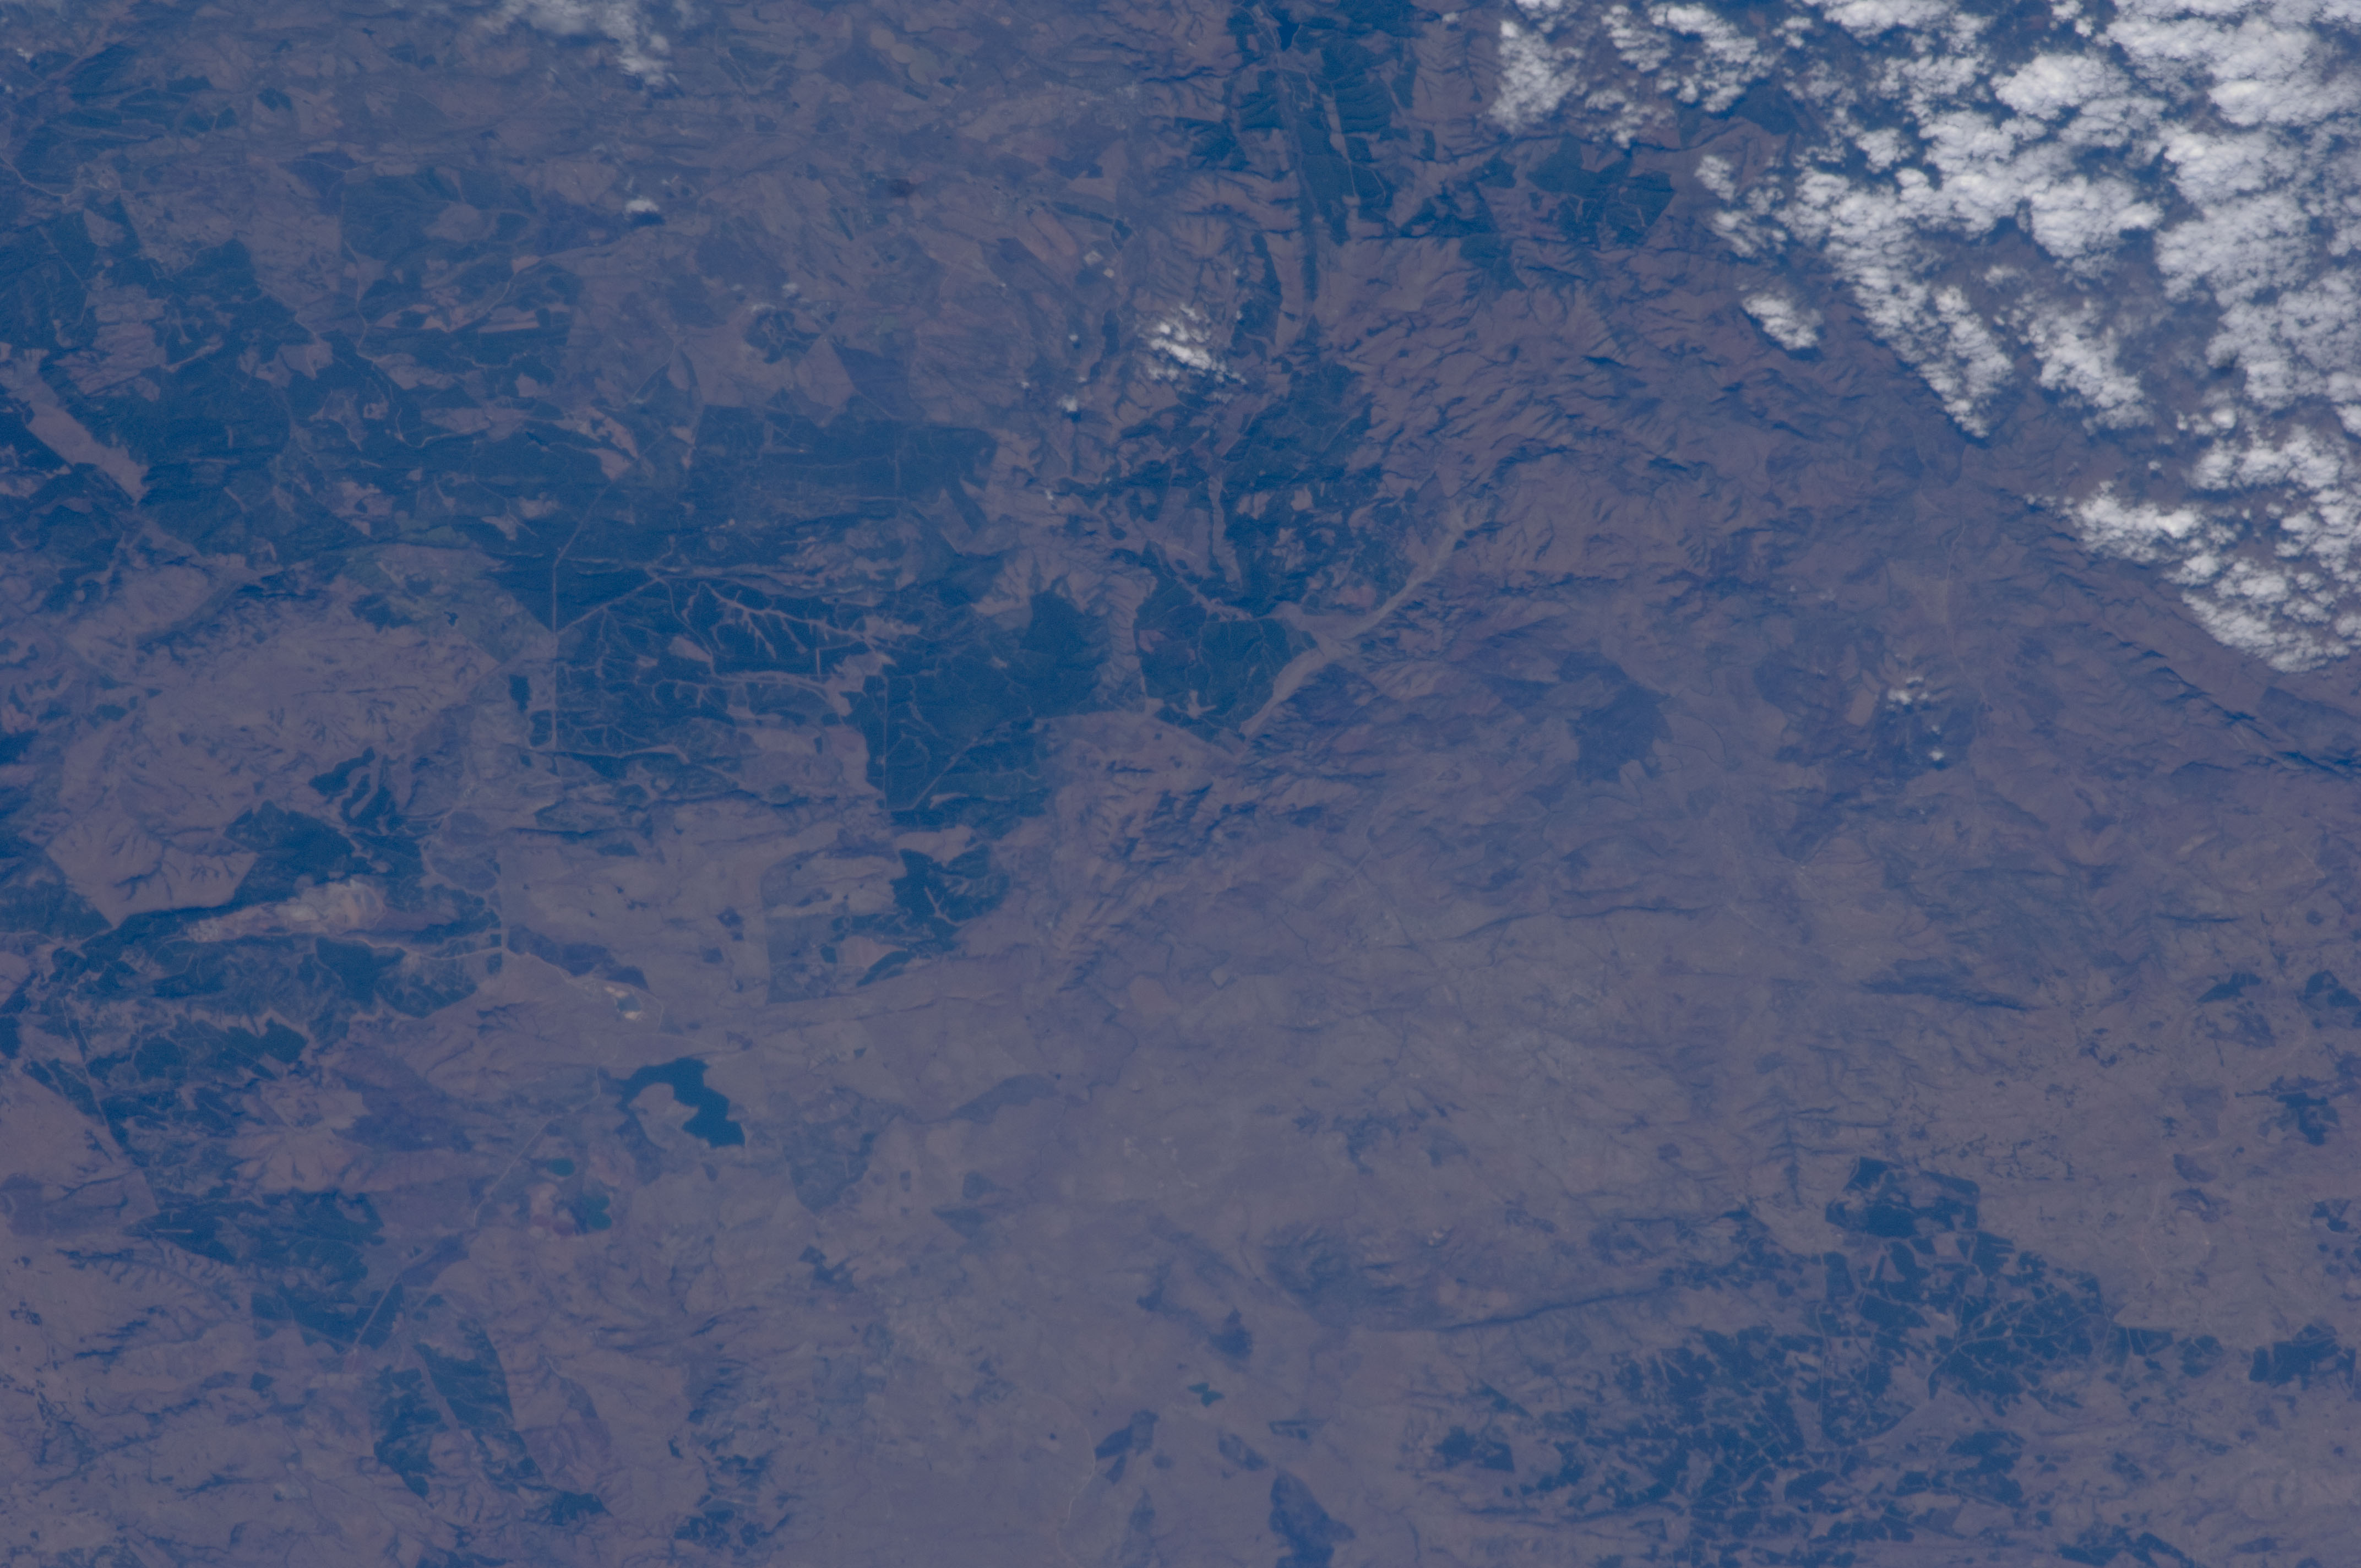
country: REPUBLIC SOUTH AFRICA
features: KOMATI R. VALLEY, VYGEBOOM DAM, TIMBER
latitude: -26.0
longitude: 30.8
